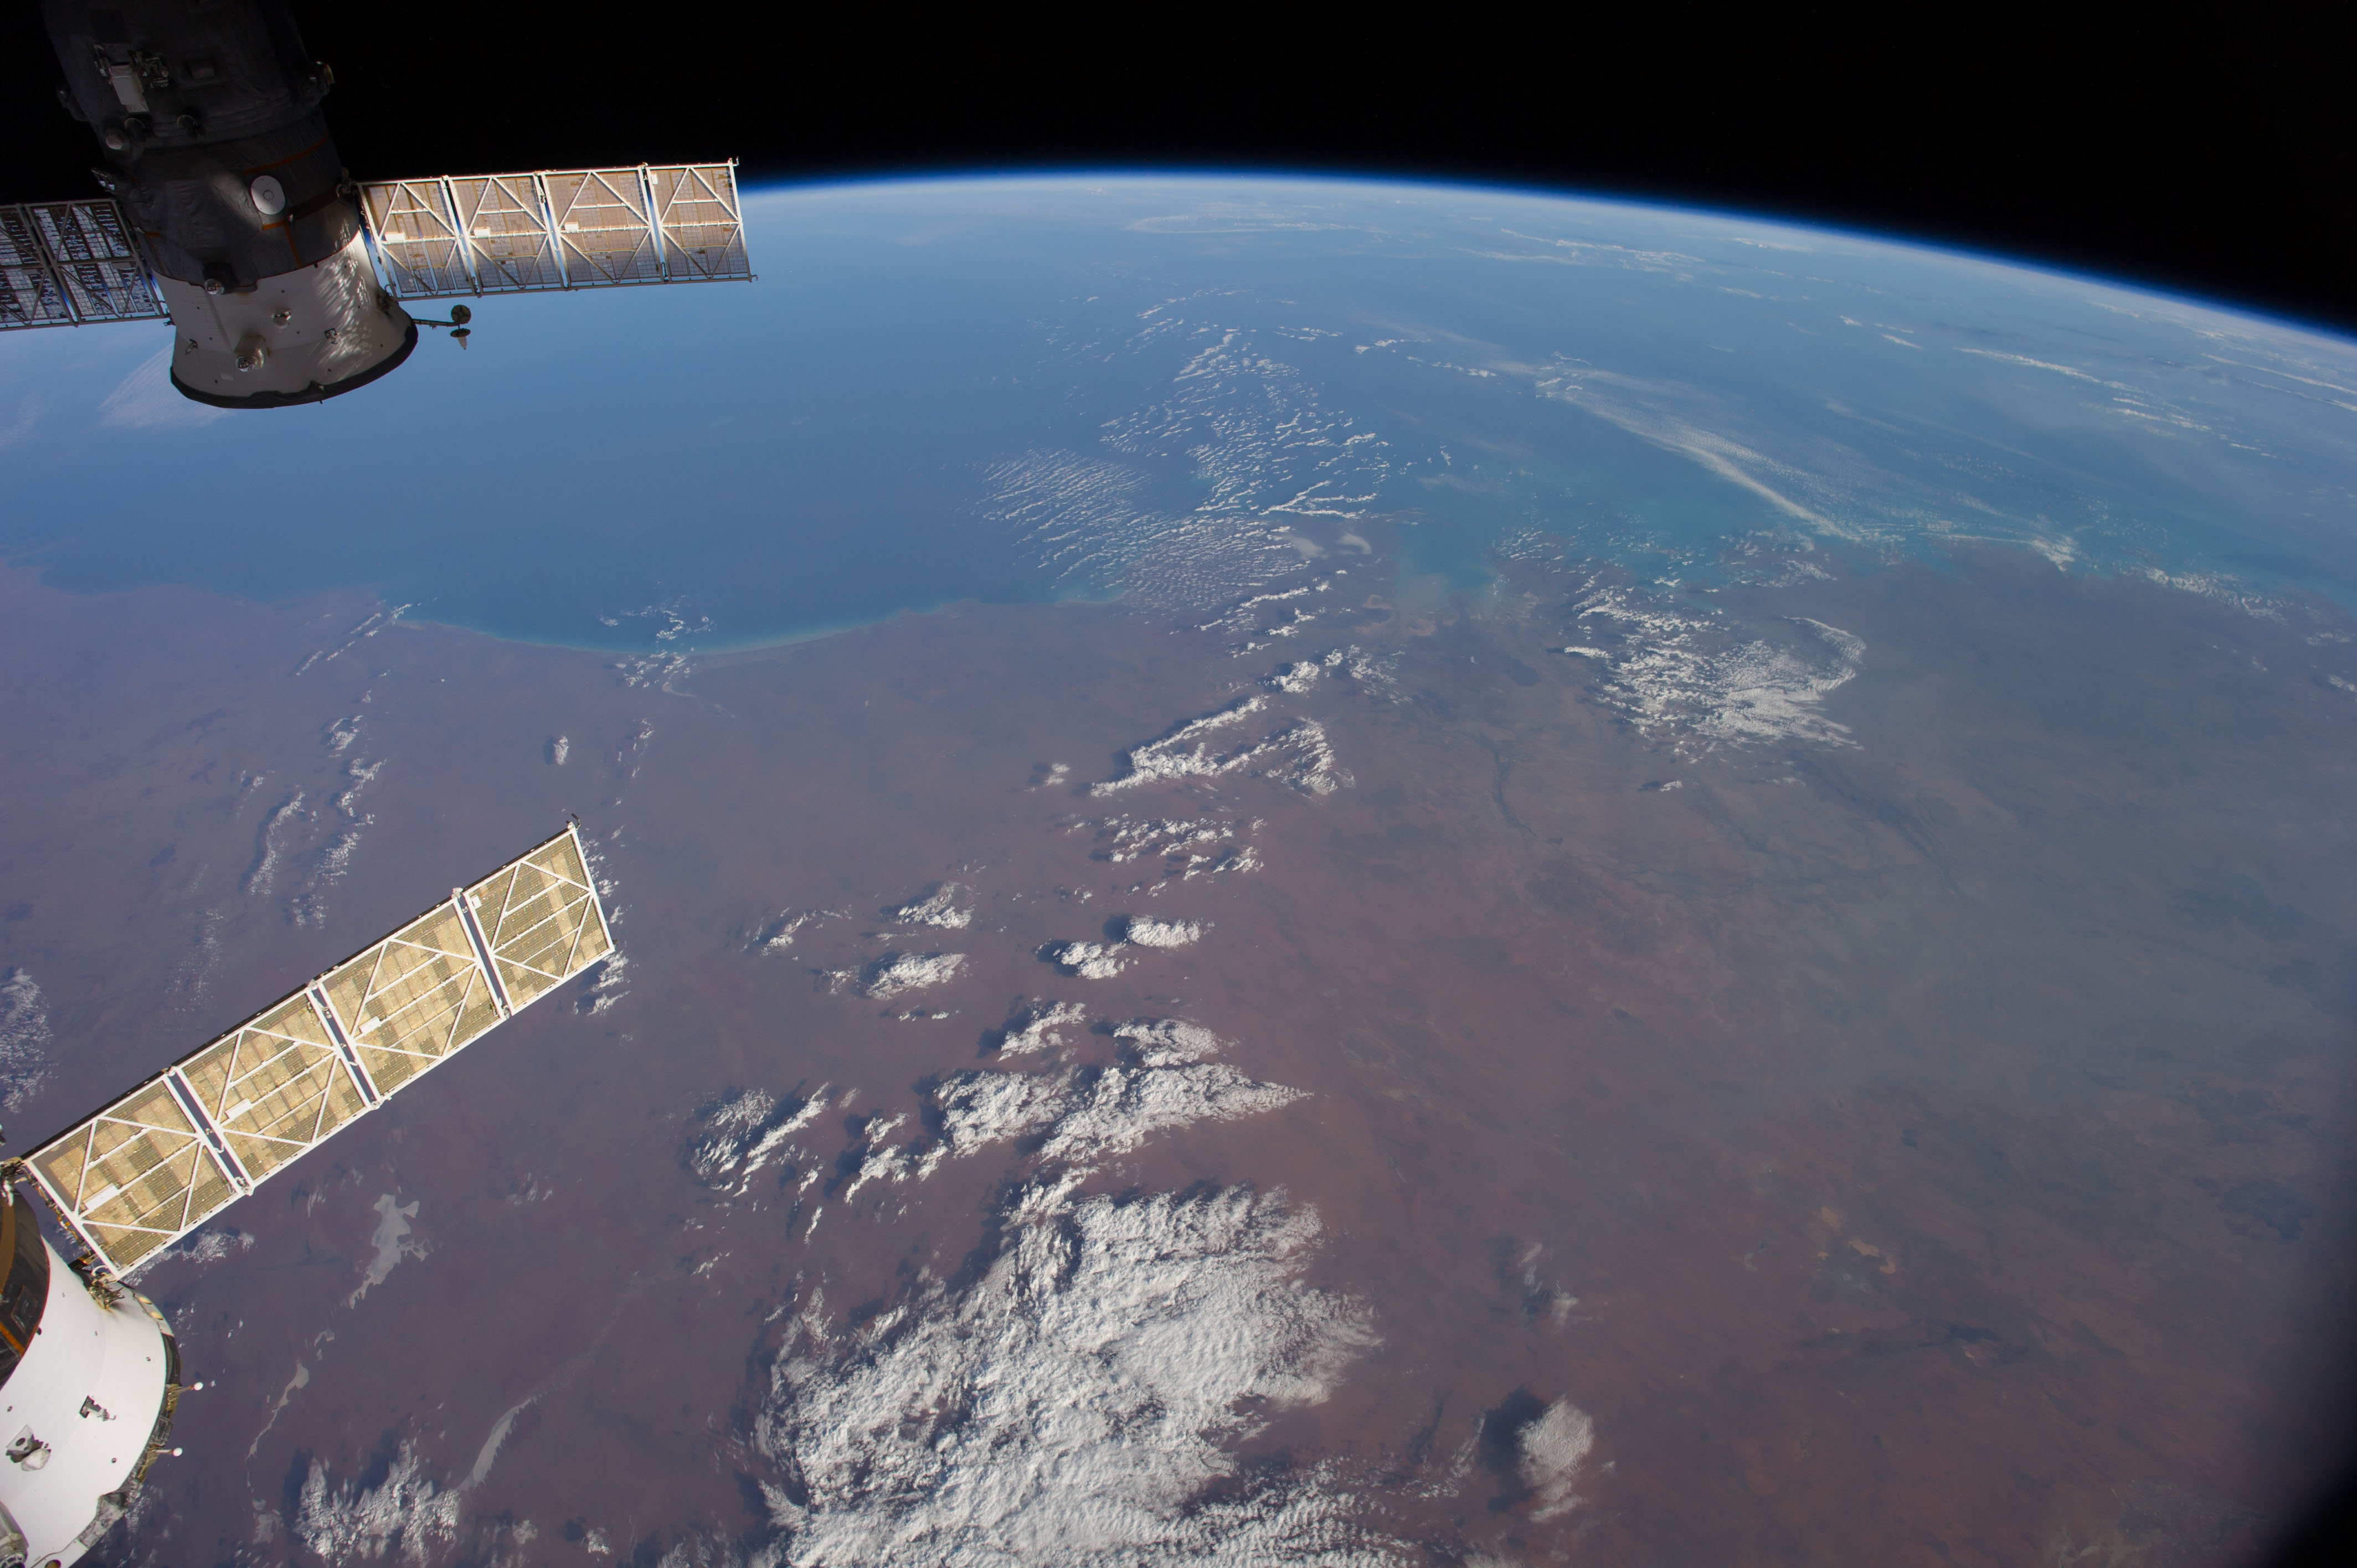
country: AUSTRALIA-WA
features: INDIAN O., KING SOUND, FITZROY R., GASCOYNE R., ATMOSPHERIC LIMB
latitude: -19.0
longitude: 123.5
